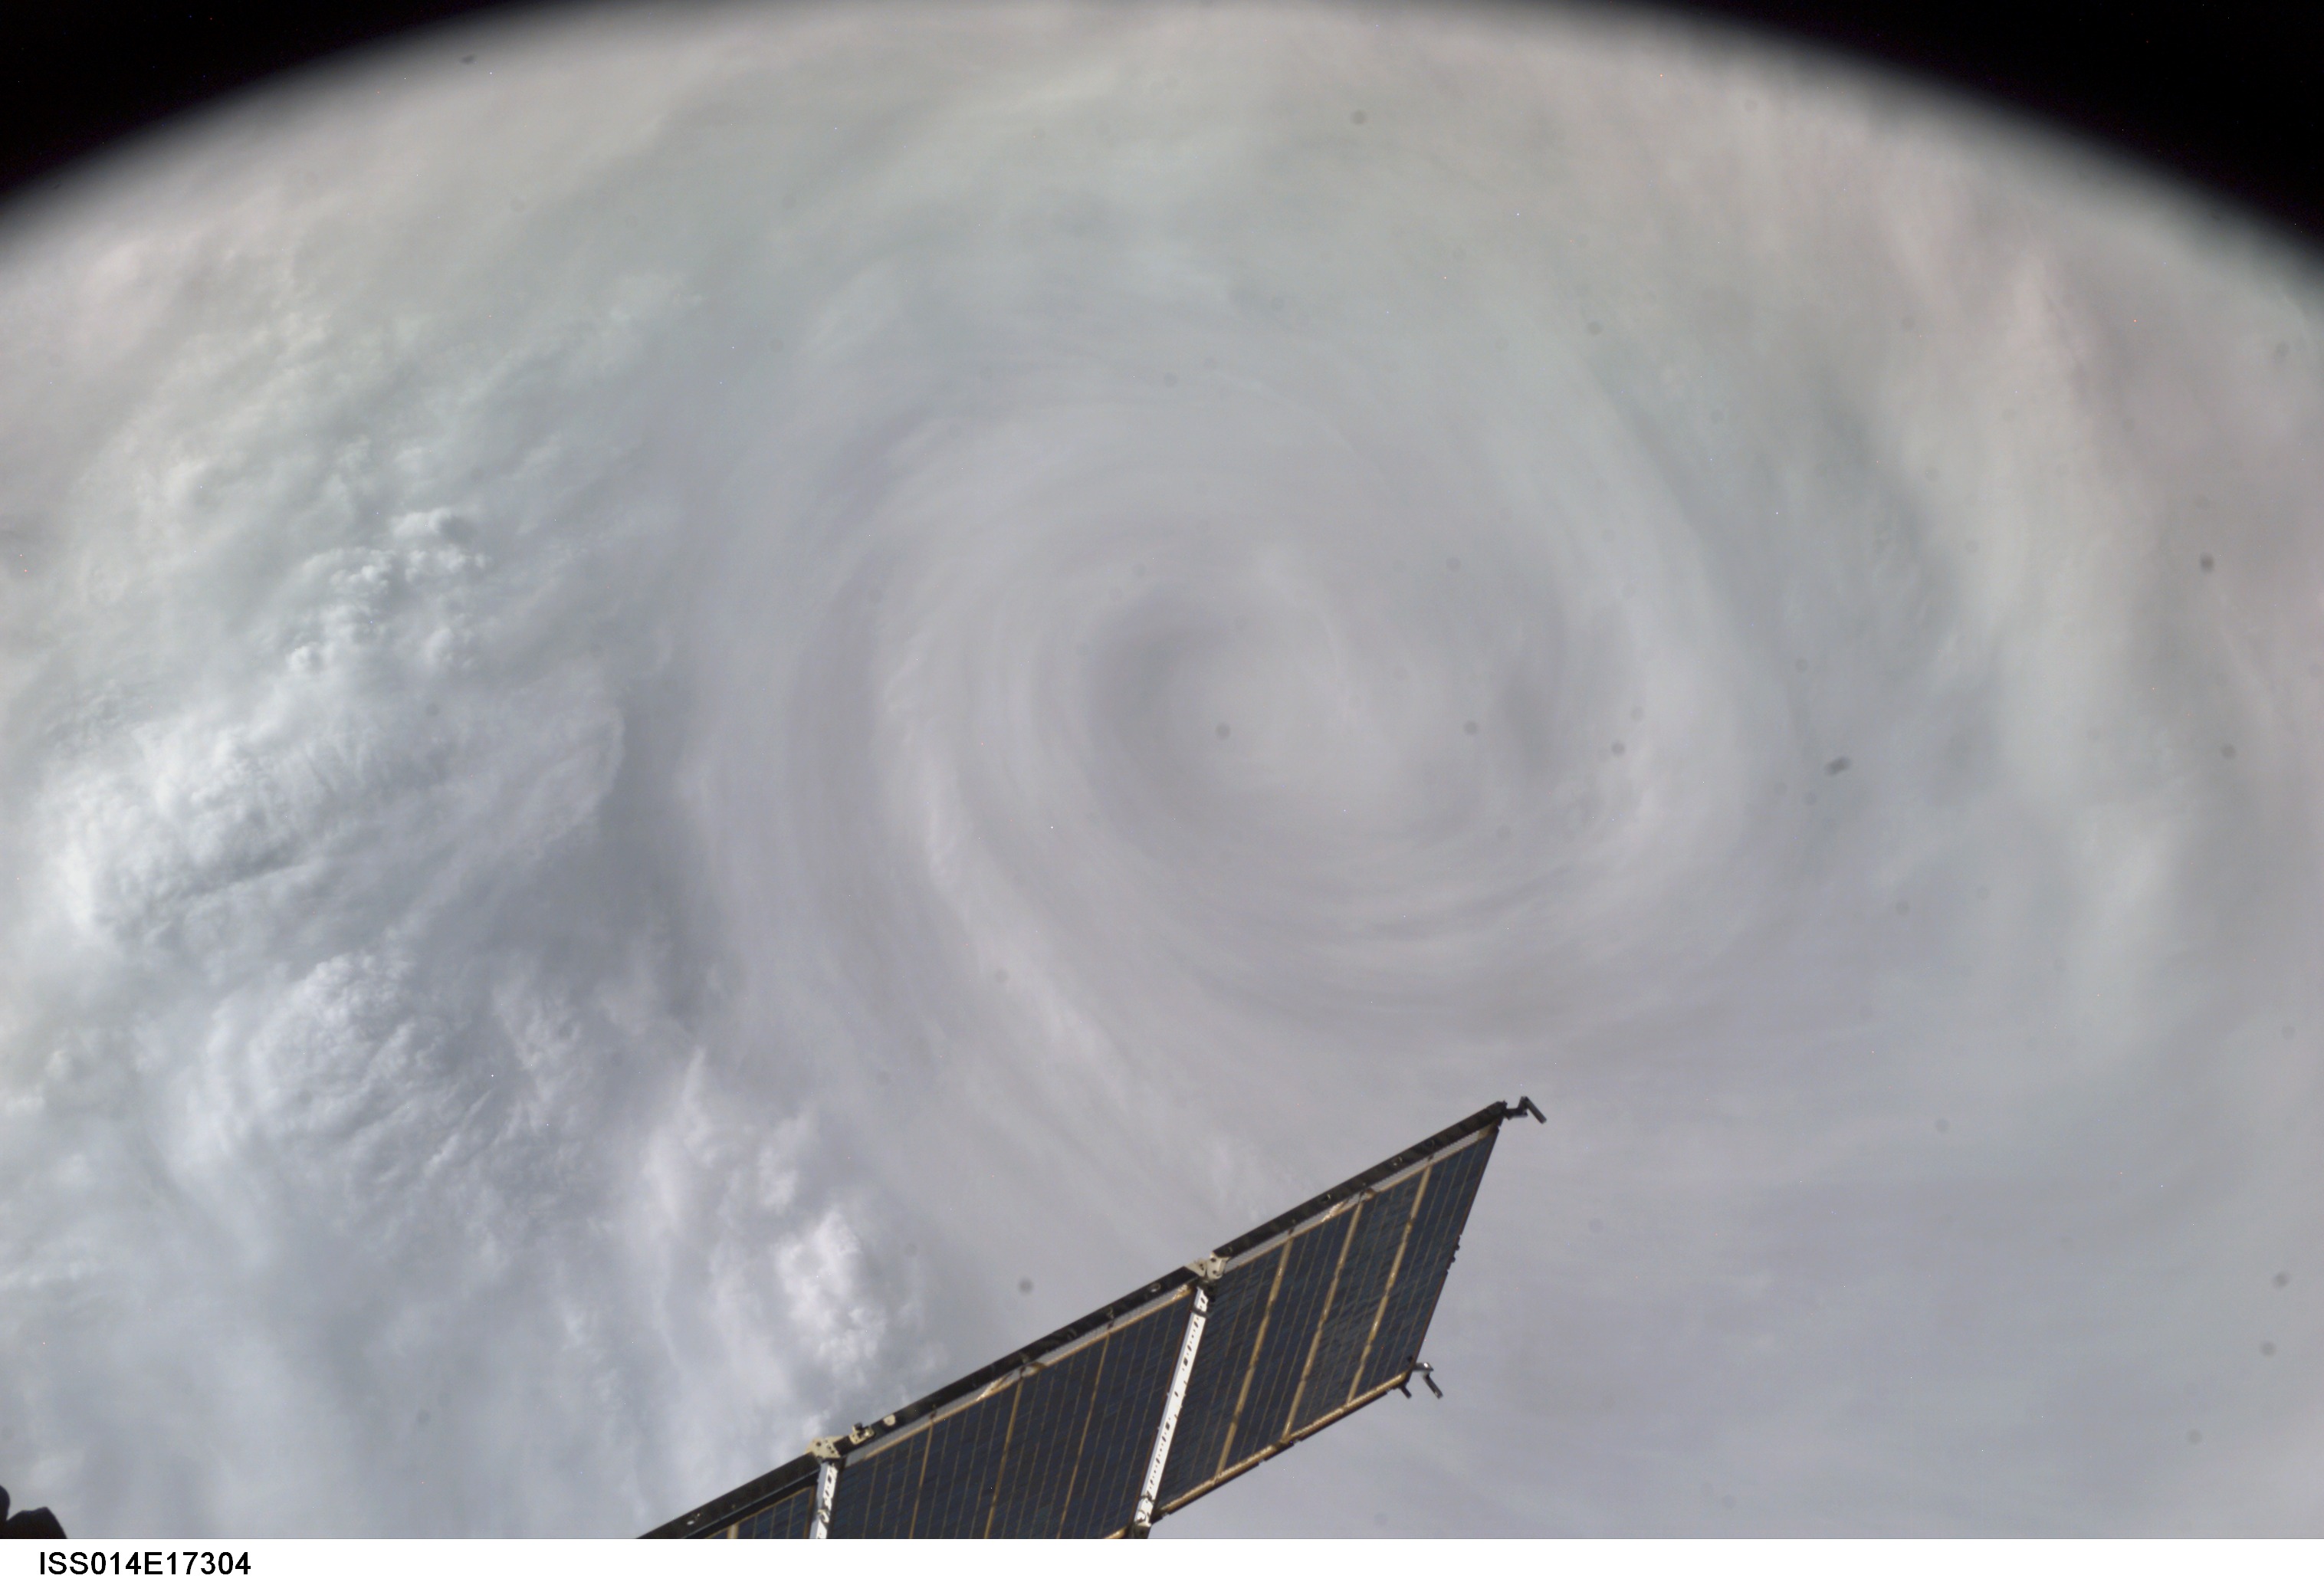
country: MADAGASCAR
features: TROPICAL CYCLONE INDLAHA, ISS
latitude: -15.4
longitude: 49.7
